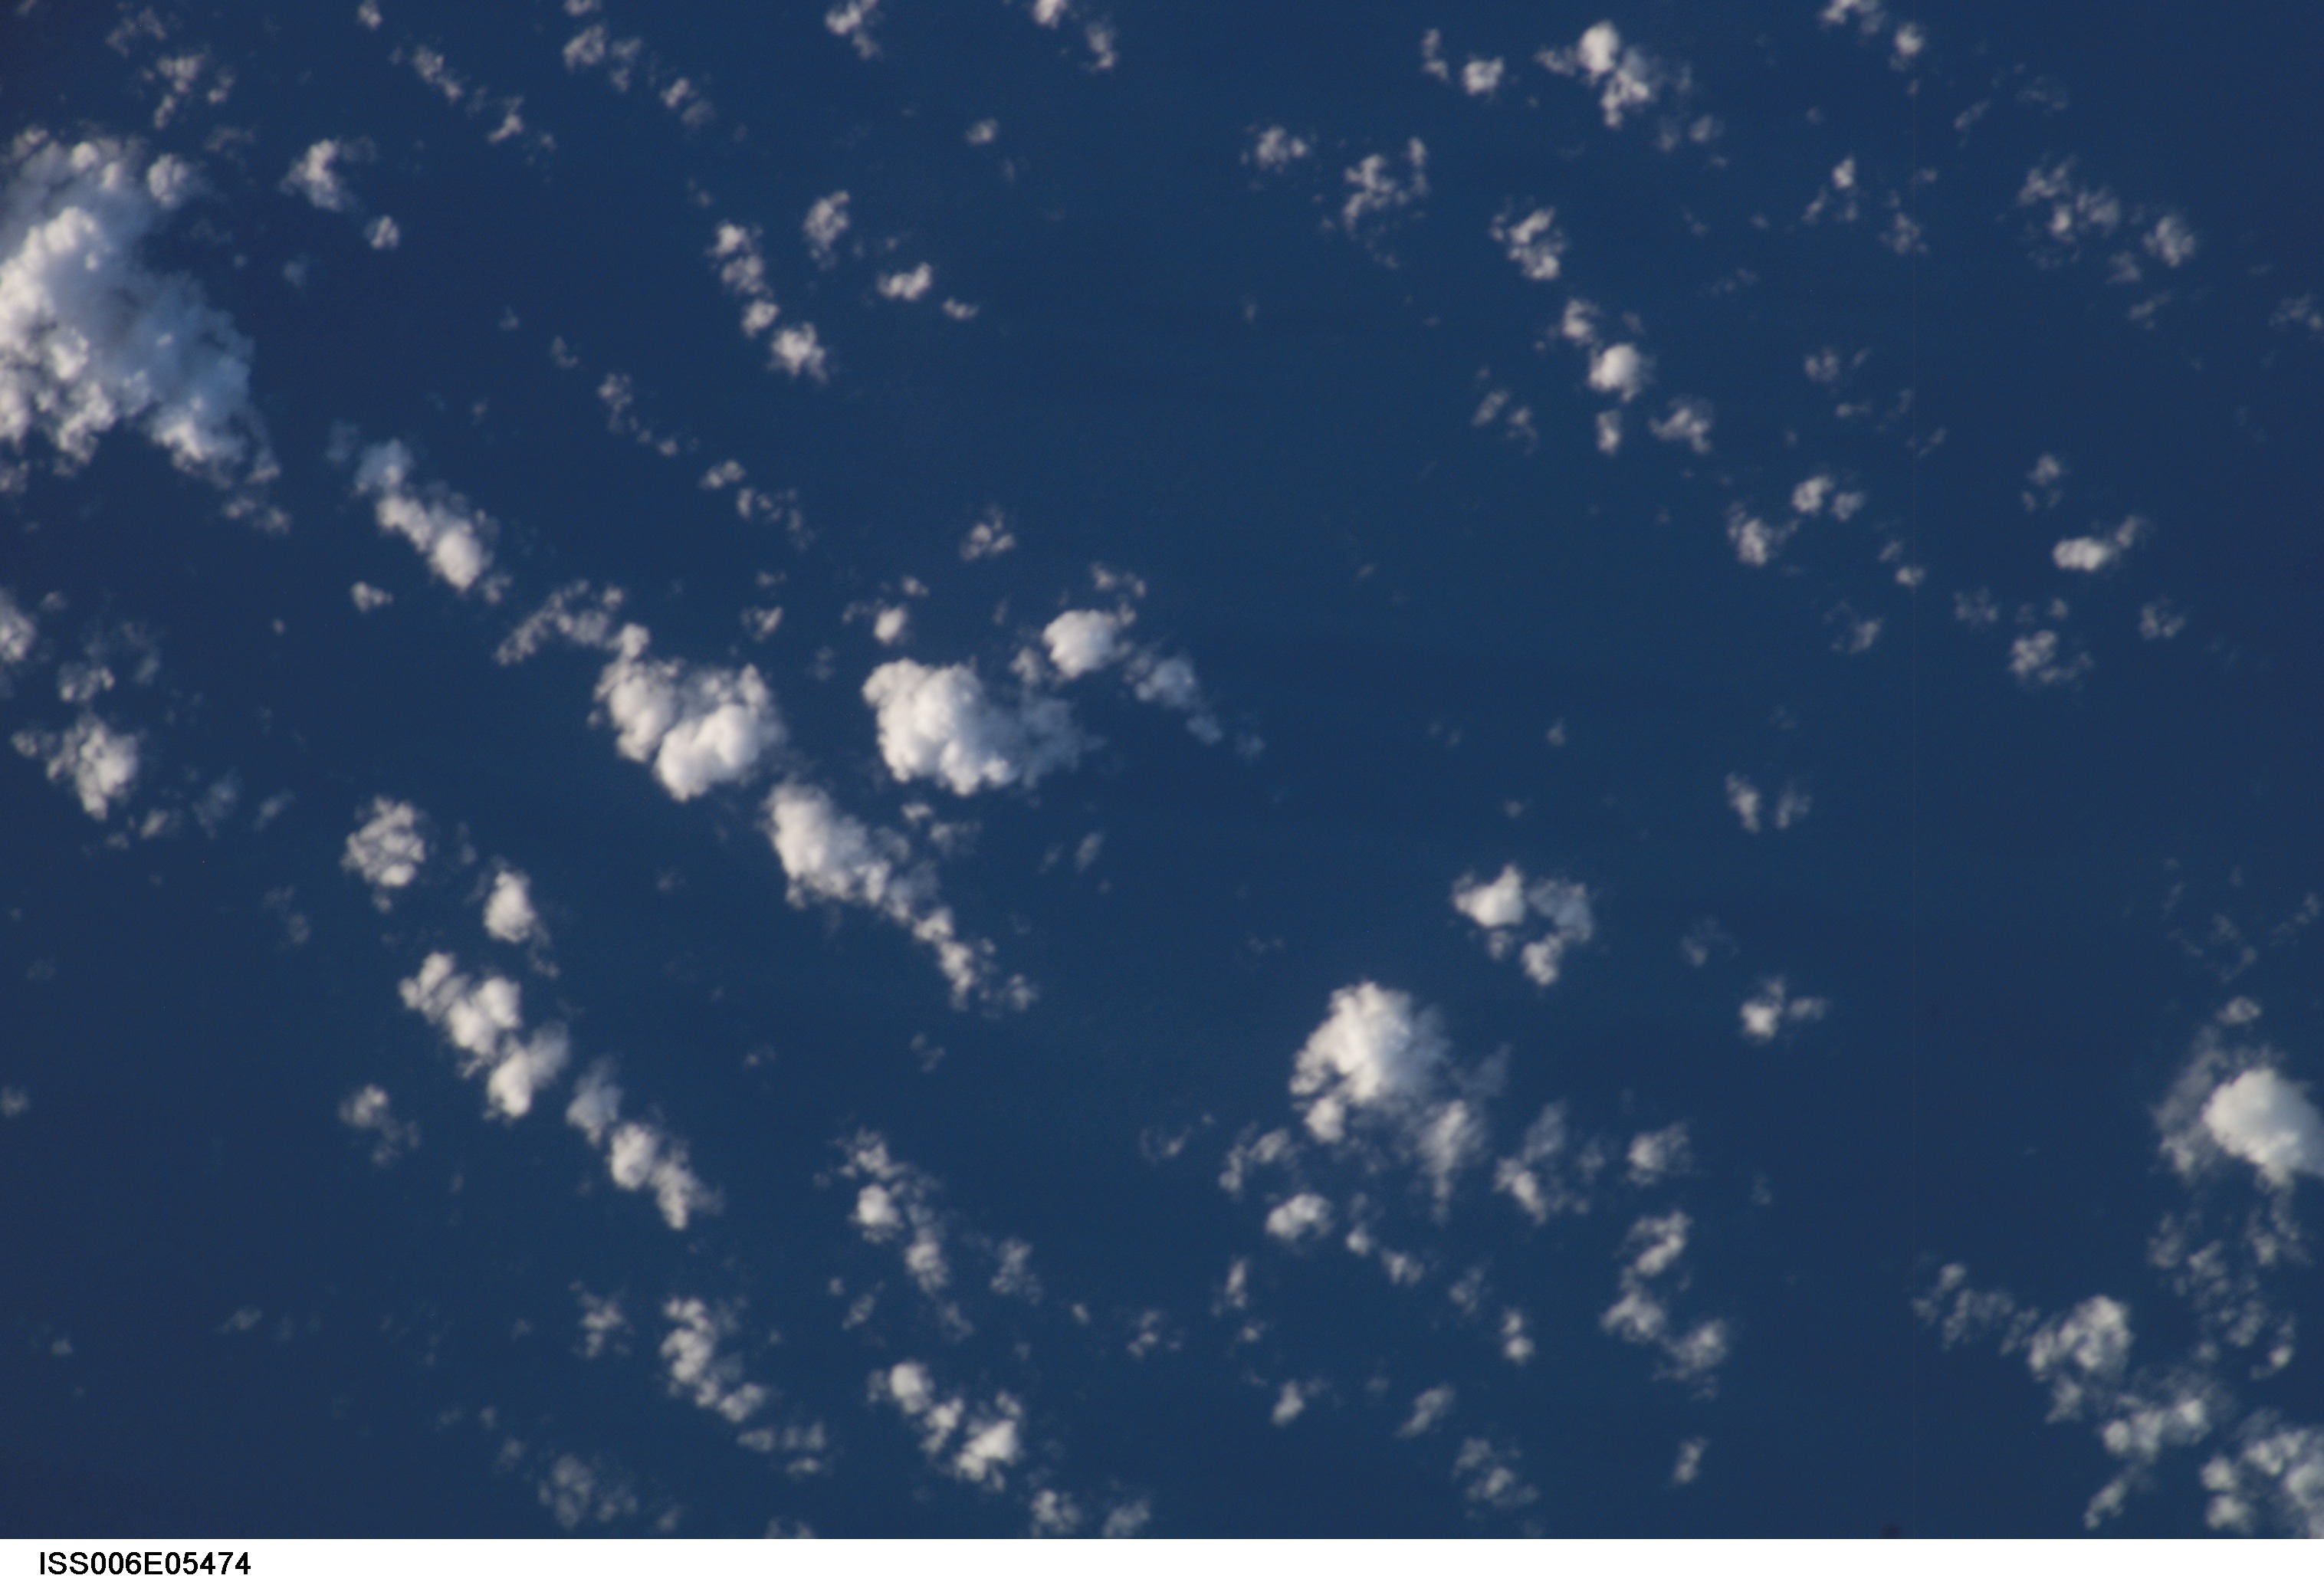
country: PACIFIC OCEAN
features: CUMULUS CLOUDS
